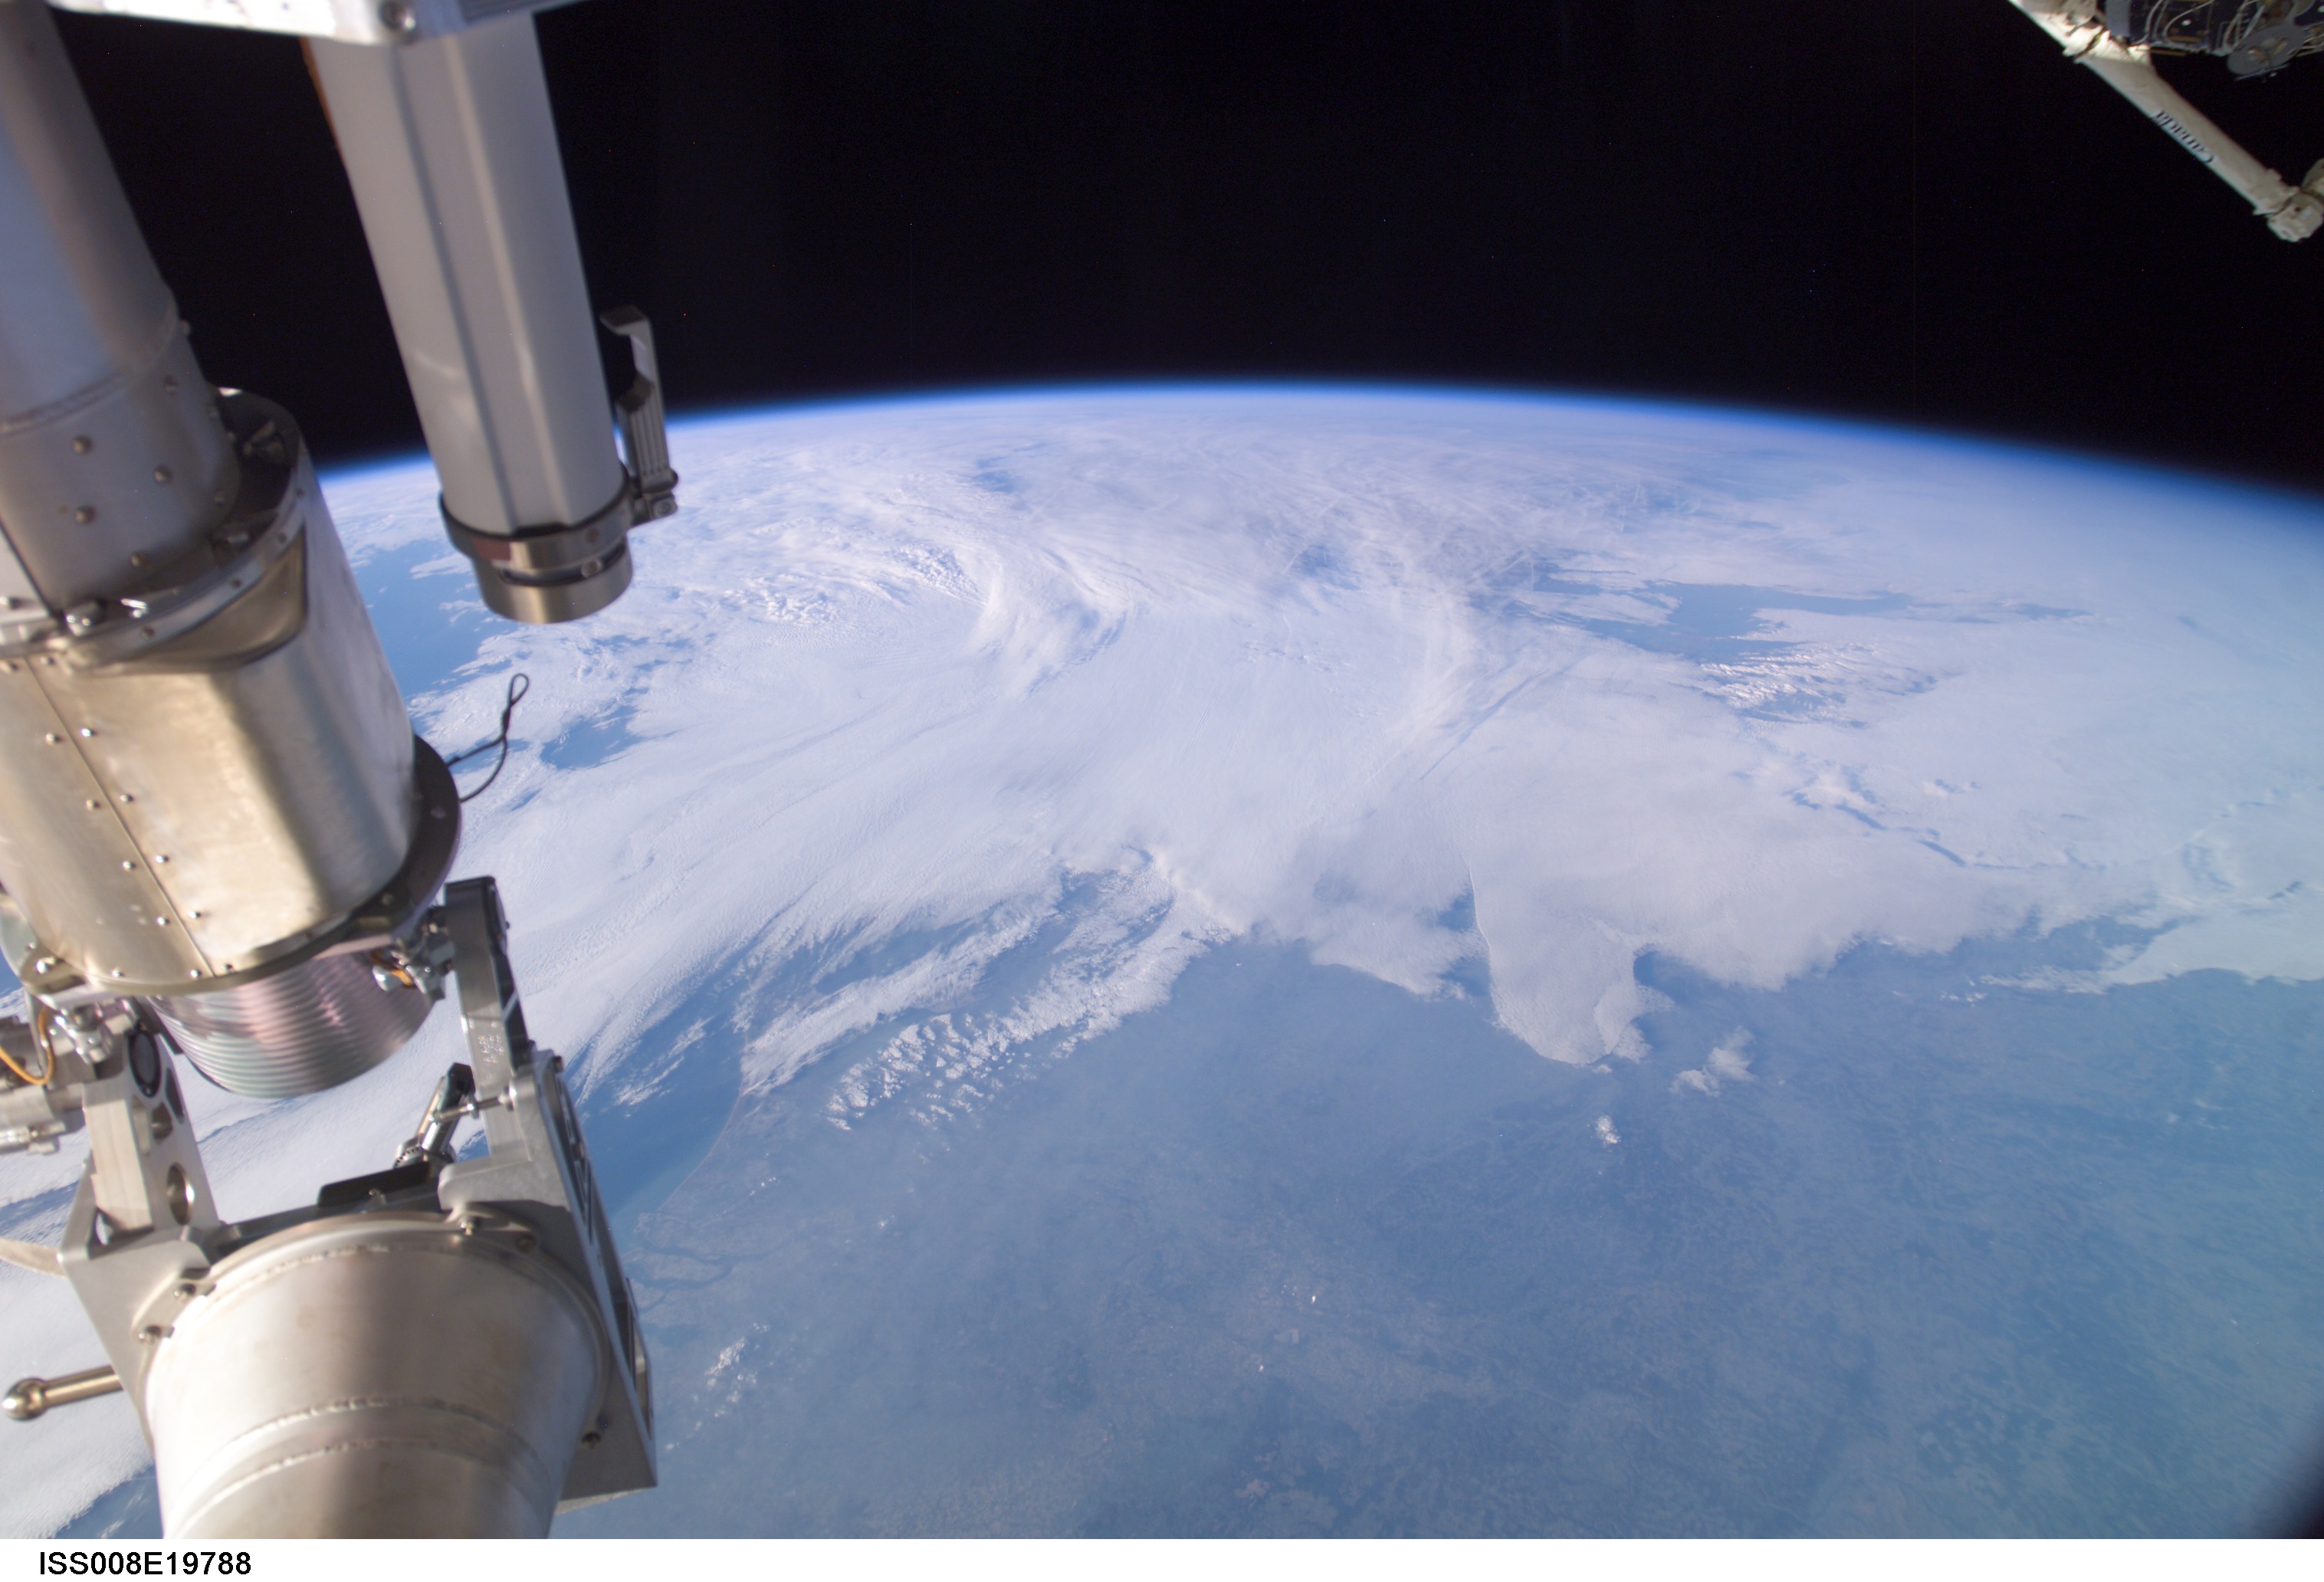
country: NETHERLANDS
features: N. S., ATMOSPHERIC LIMB
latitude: 52.5
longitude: 6.5
